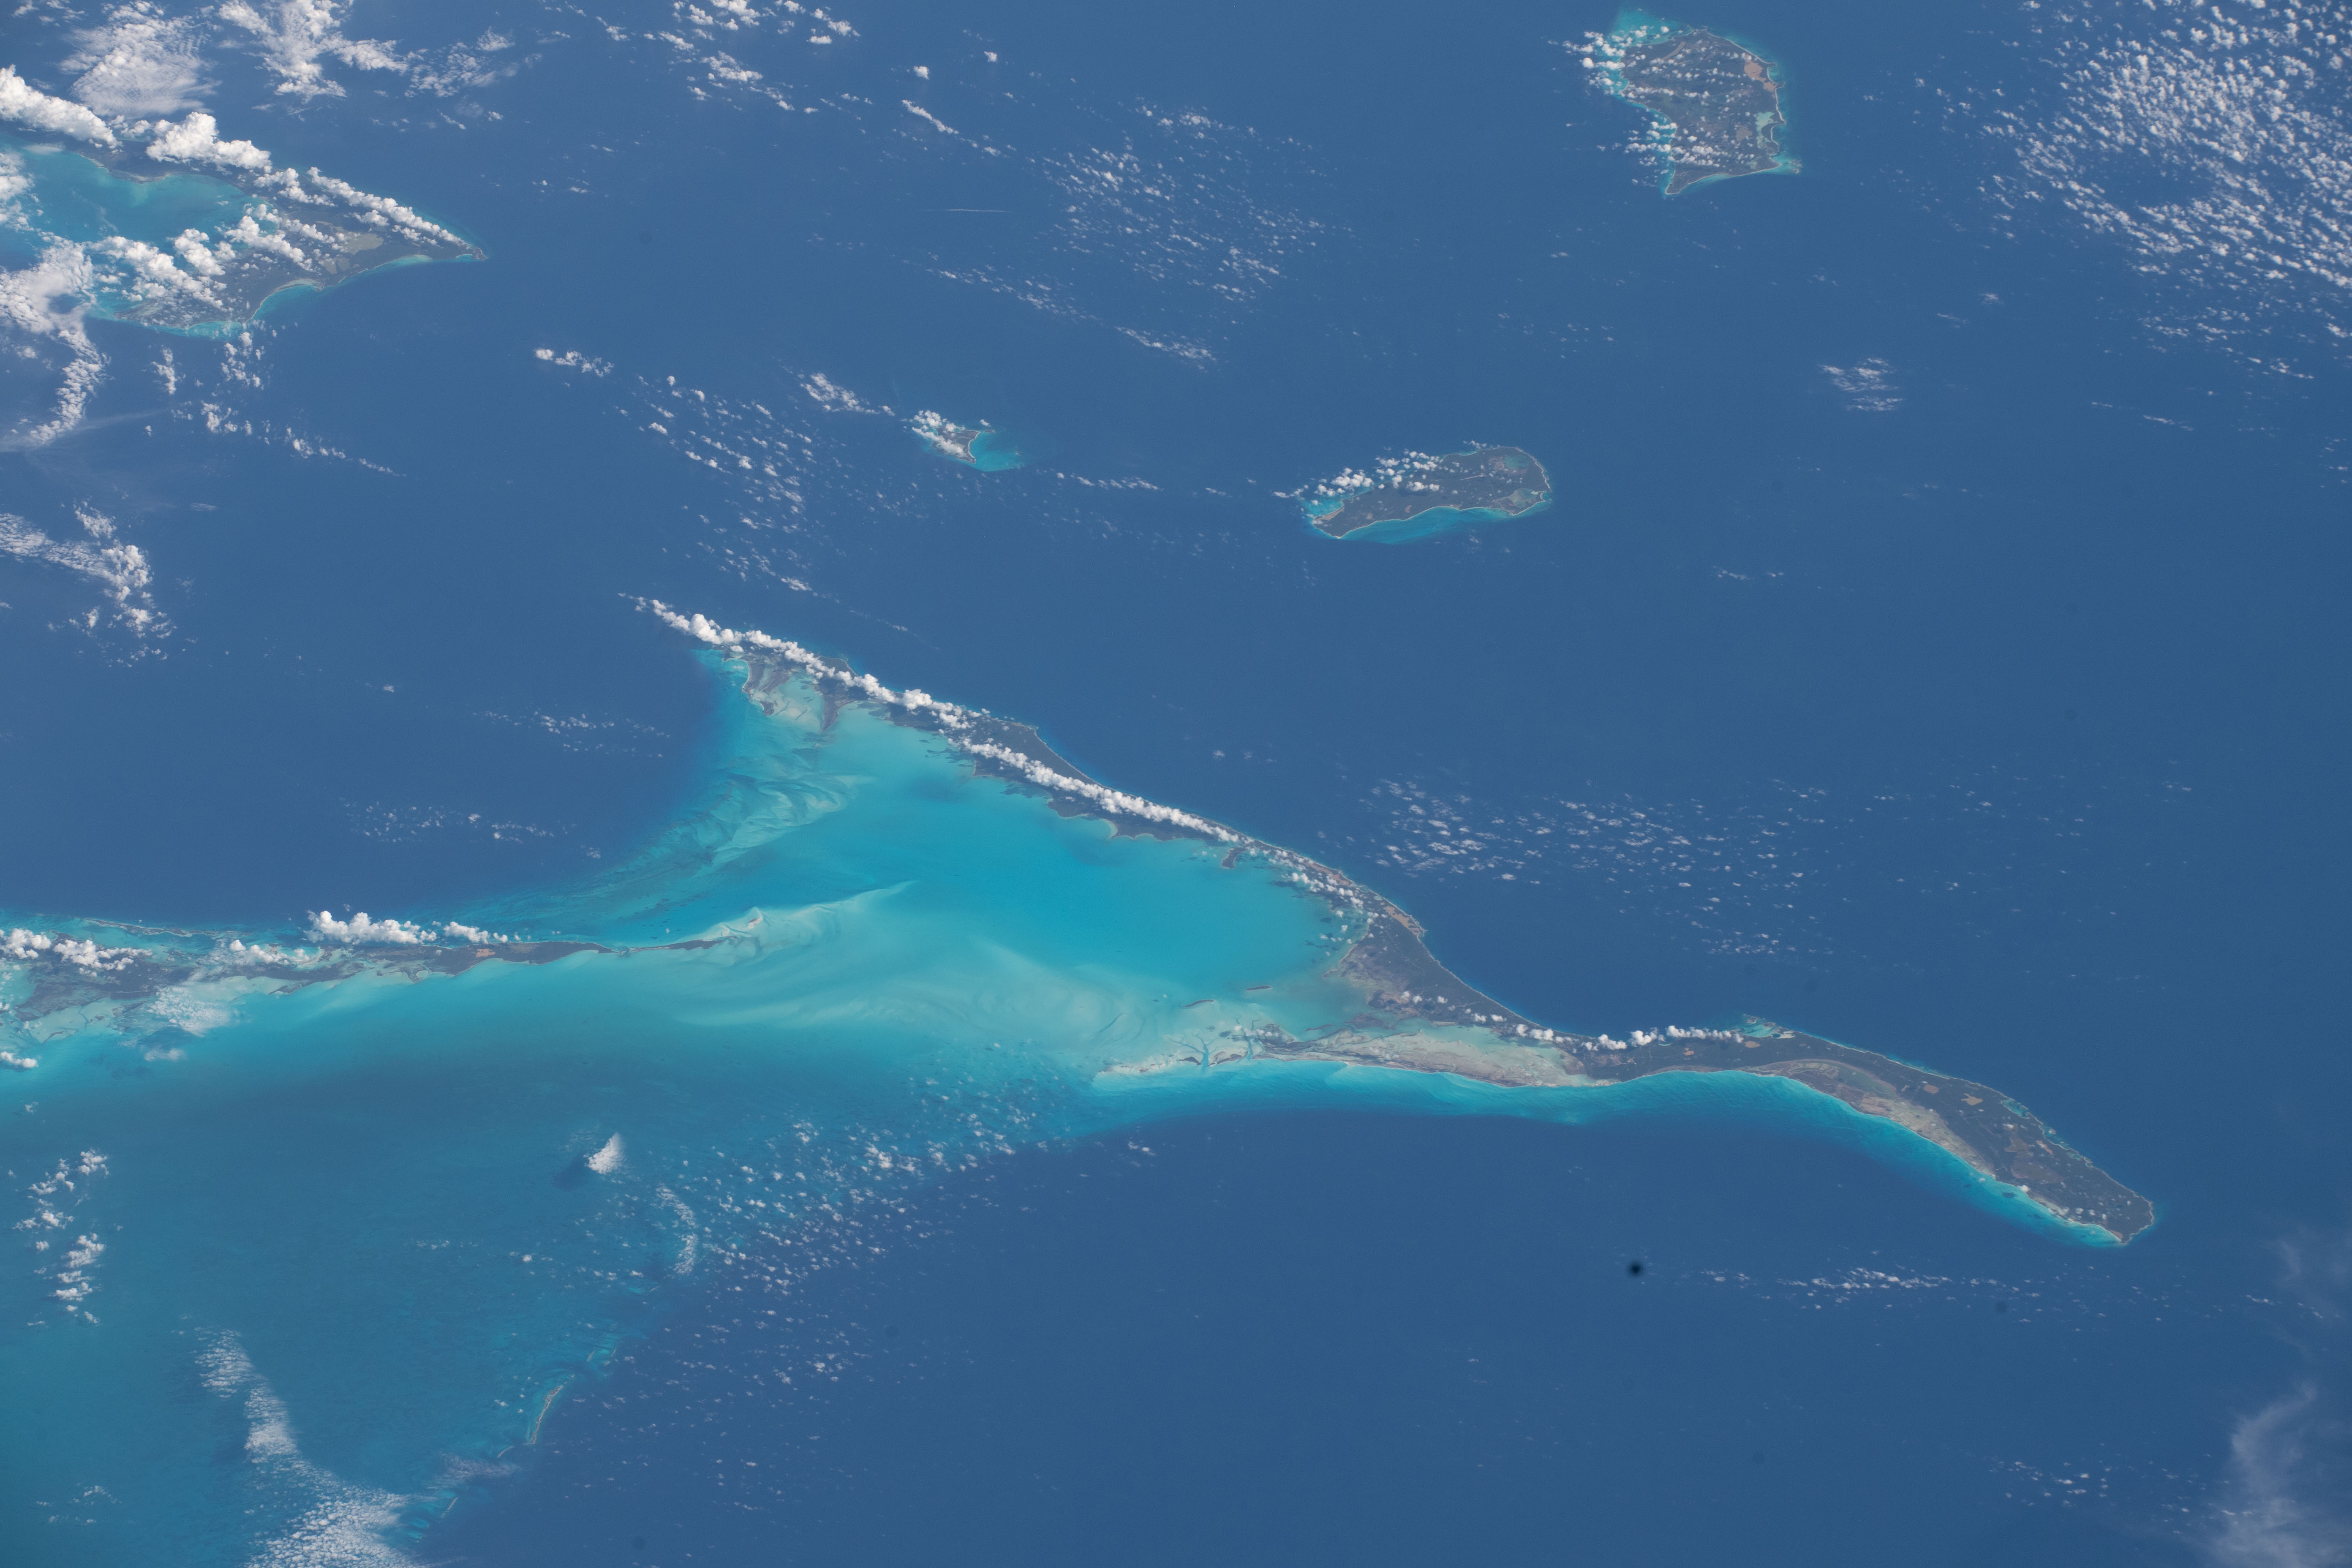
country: BAHAMAS
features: LONG ISLAND, RUM CAY ISLAND, SAN SALVADOR
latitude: 23.4
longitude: -75.2
